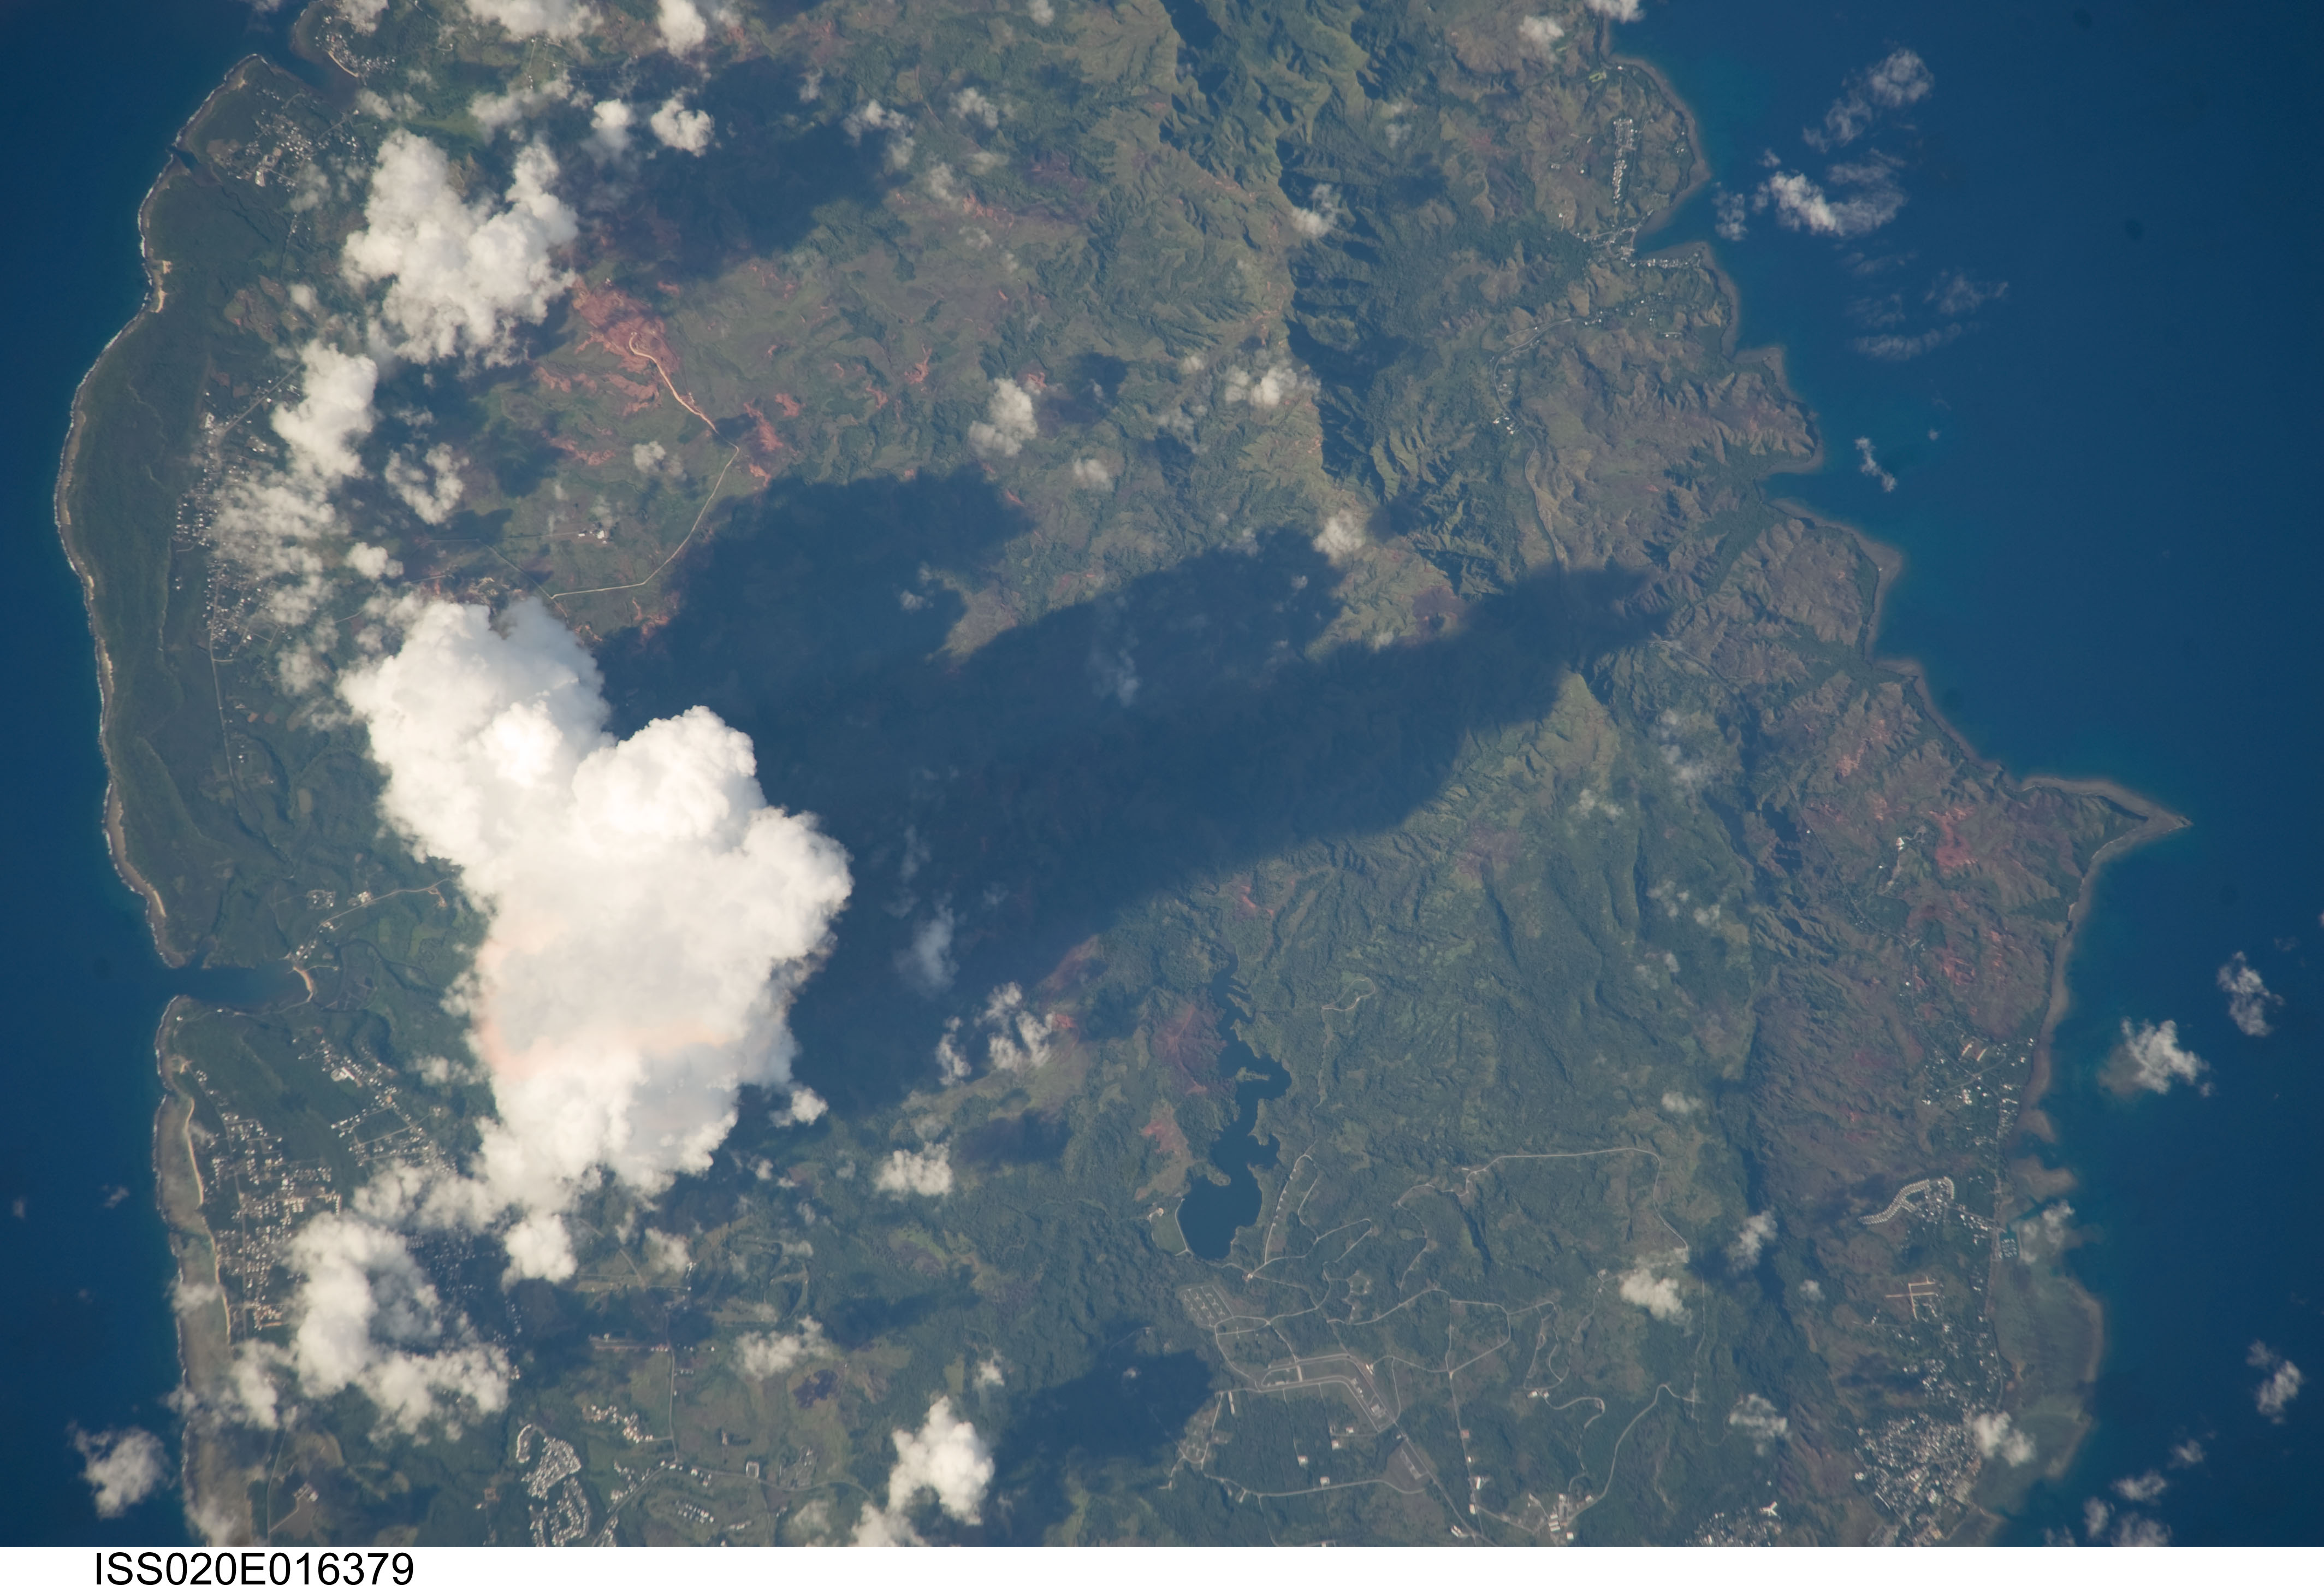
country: NORTHERN MARIANA IS.
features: CENTRAL GUAM, REEF
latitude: 13.3
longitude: 144.7
